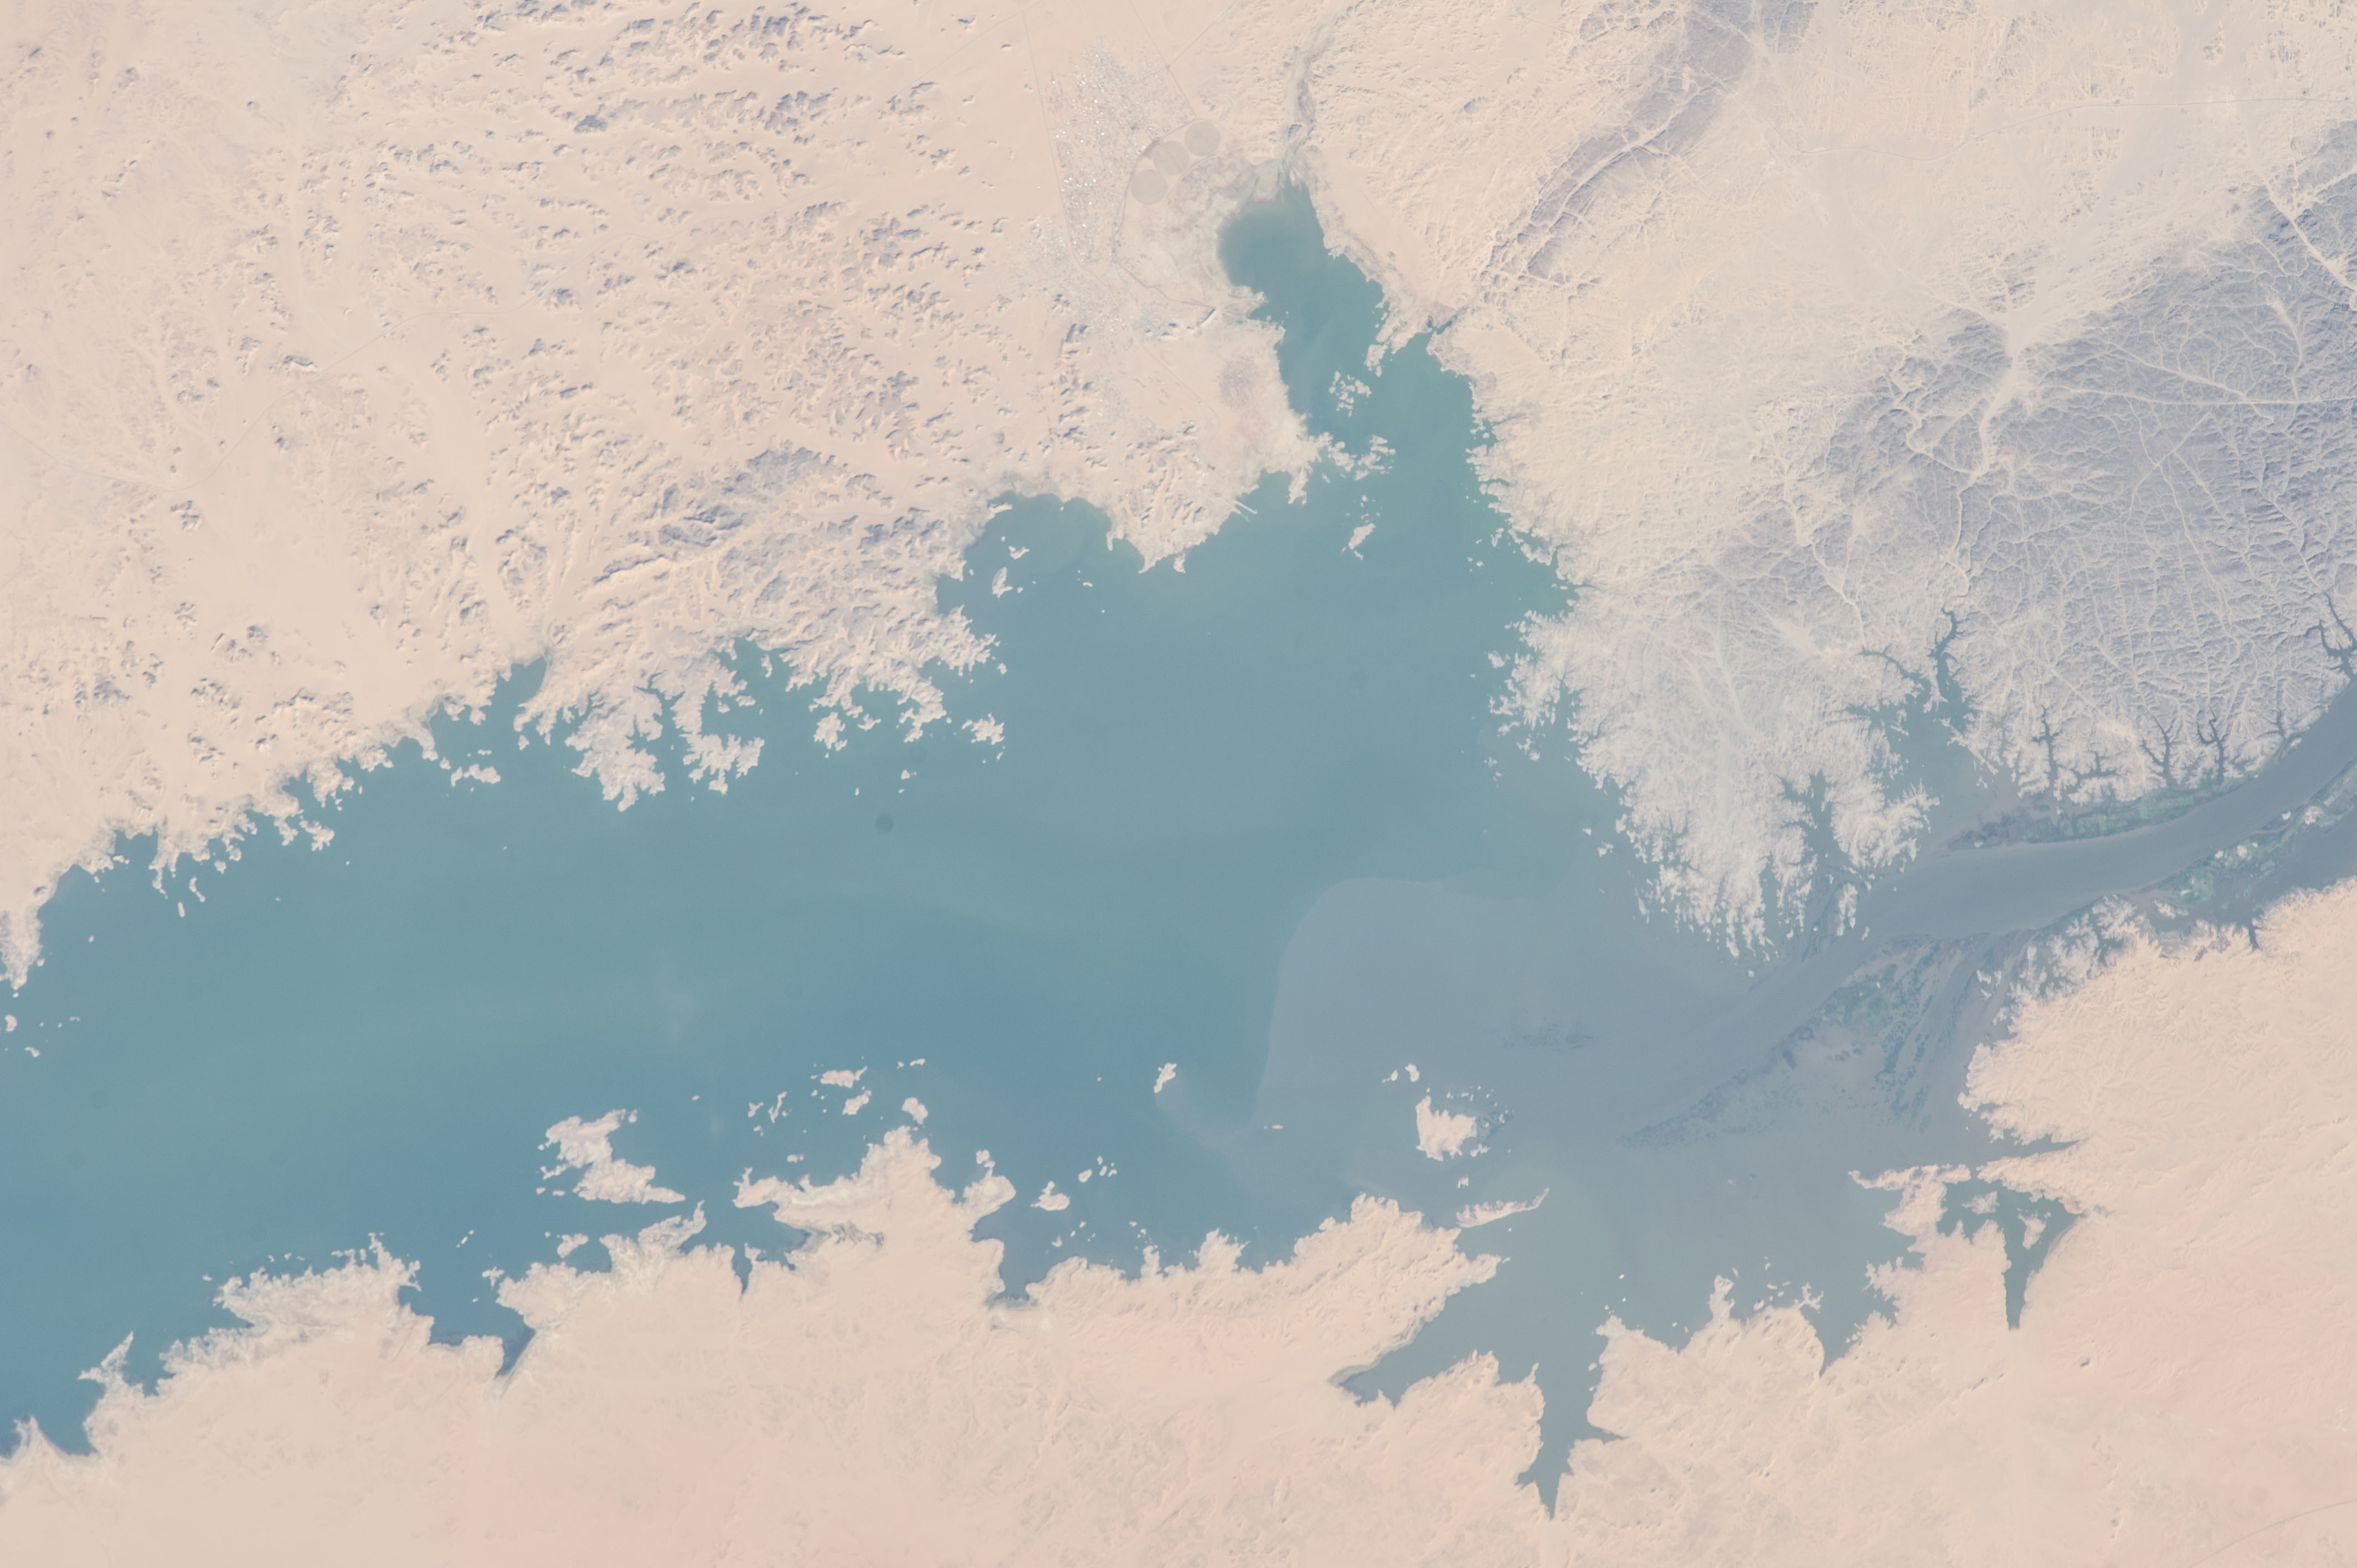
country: SUDAN
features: NILE R., S. LAKE NASSER, SED., DES., DUNES, WADI HALFA, RAVINES, ISLETS
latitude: 21.8
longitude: 31.3
